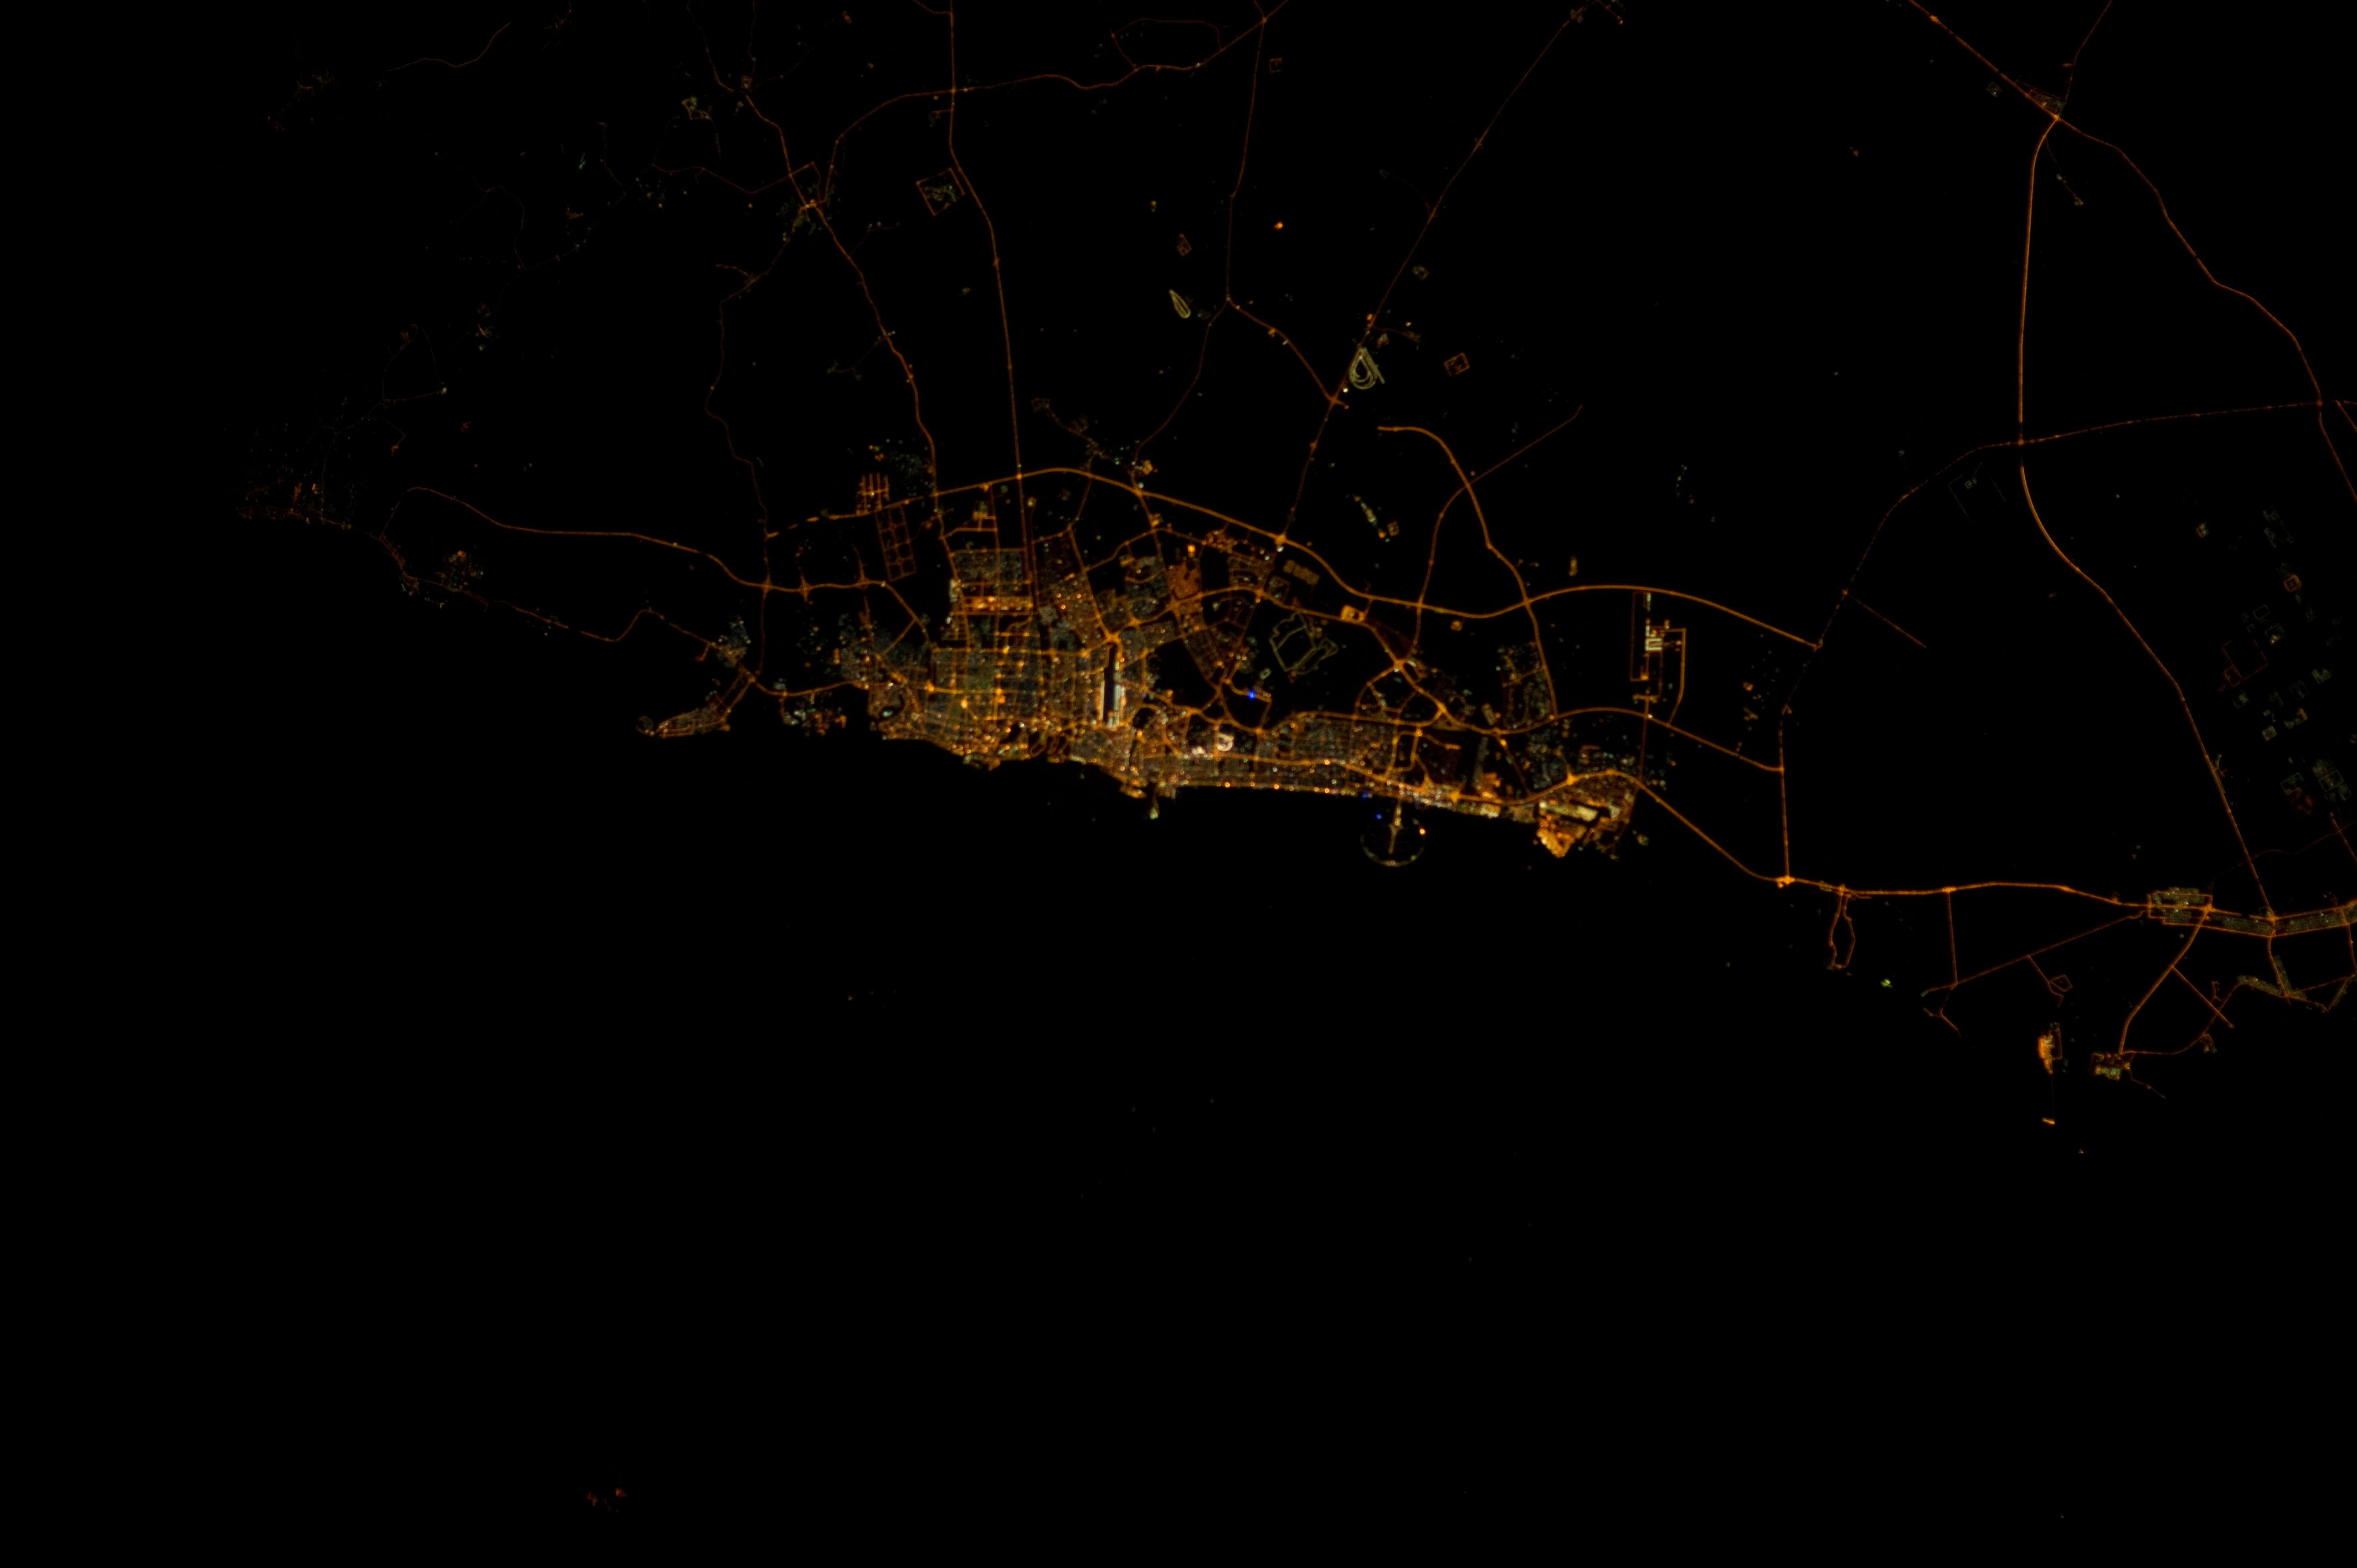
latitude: 25.1
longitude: 55.2
